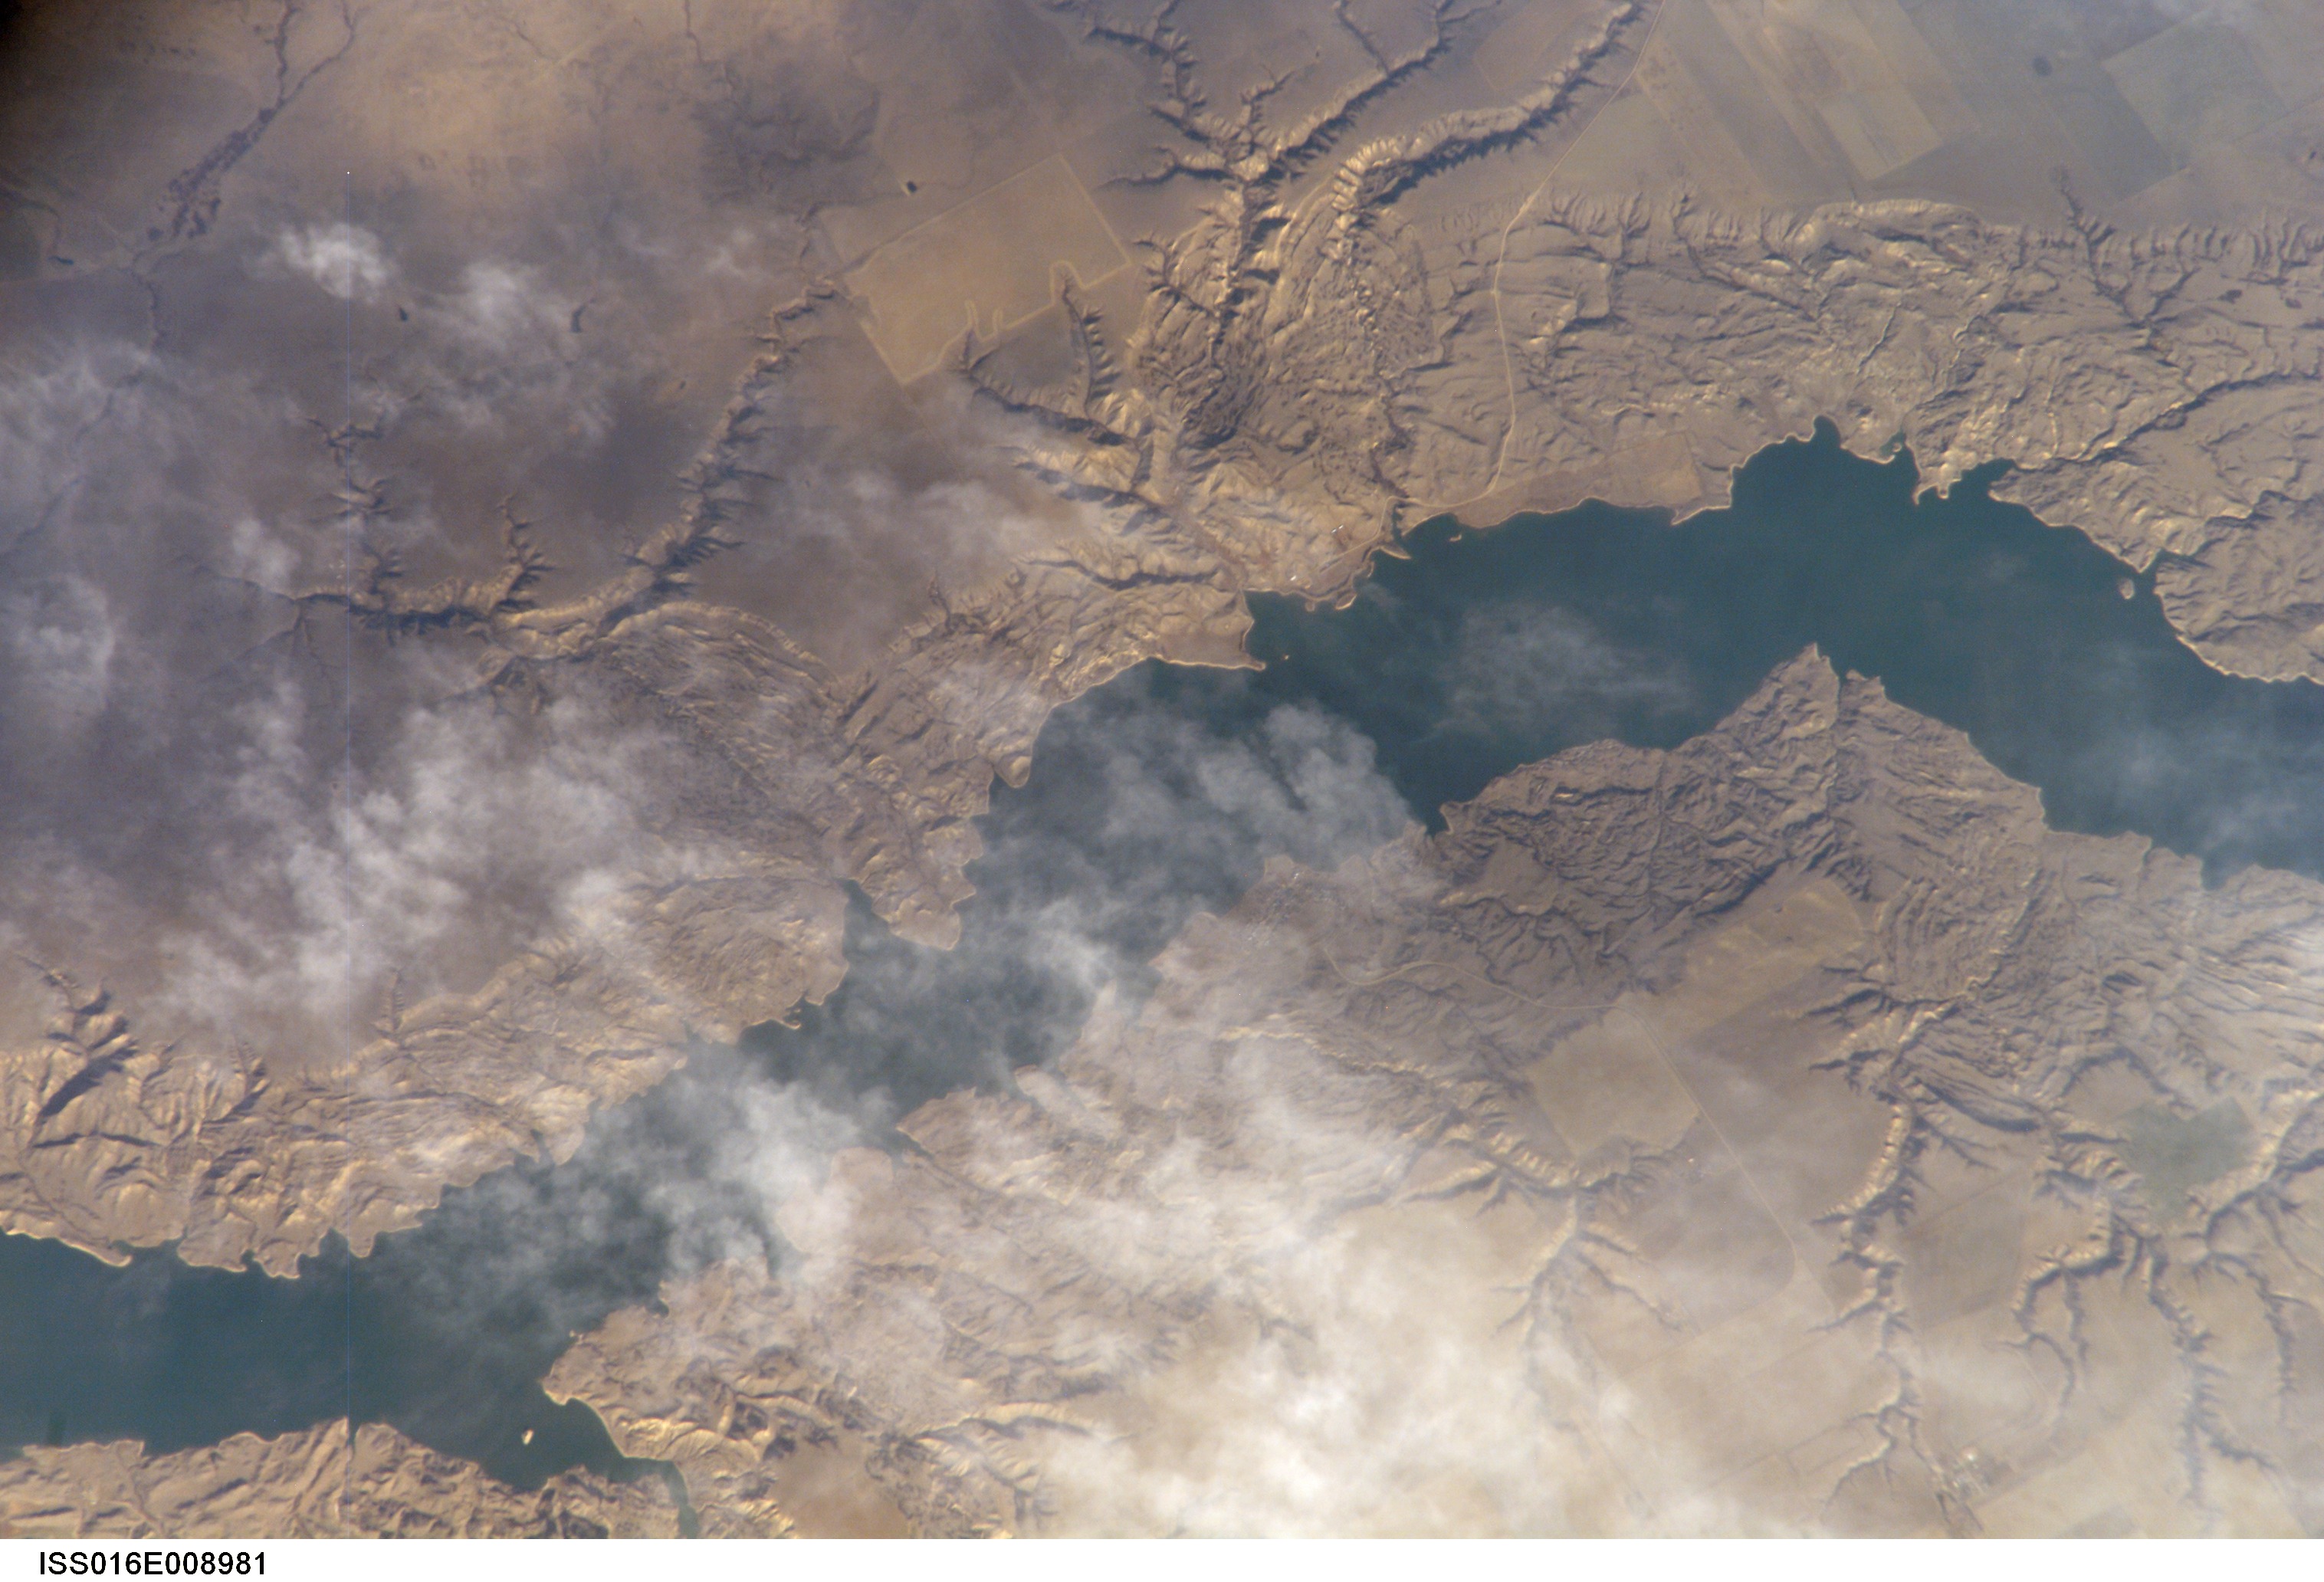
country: CANADA-S
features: L. DIEFENBAKER, DRAINAGE
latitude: 50.6
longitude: -108.0
